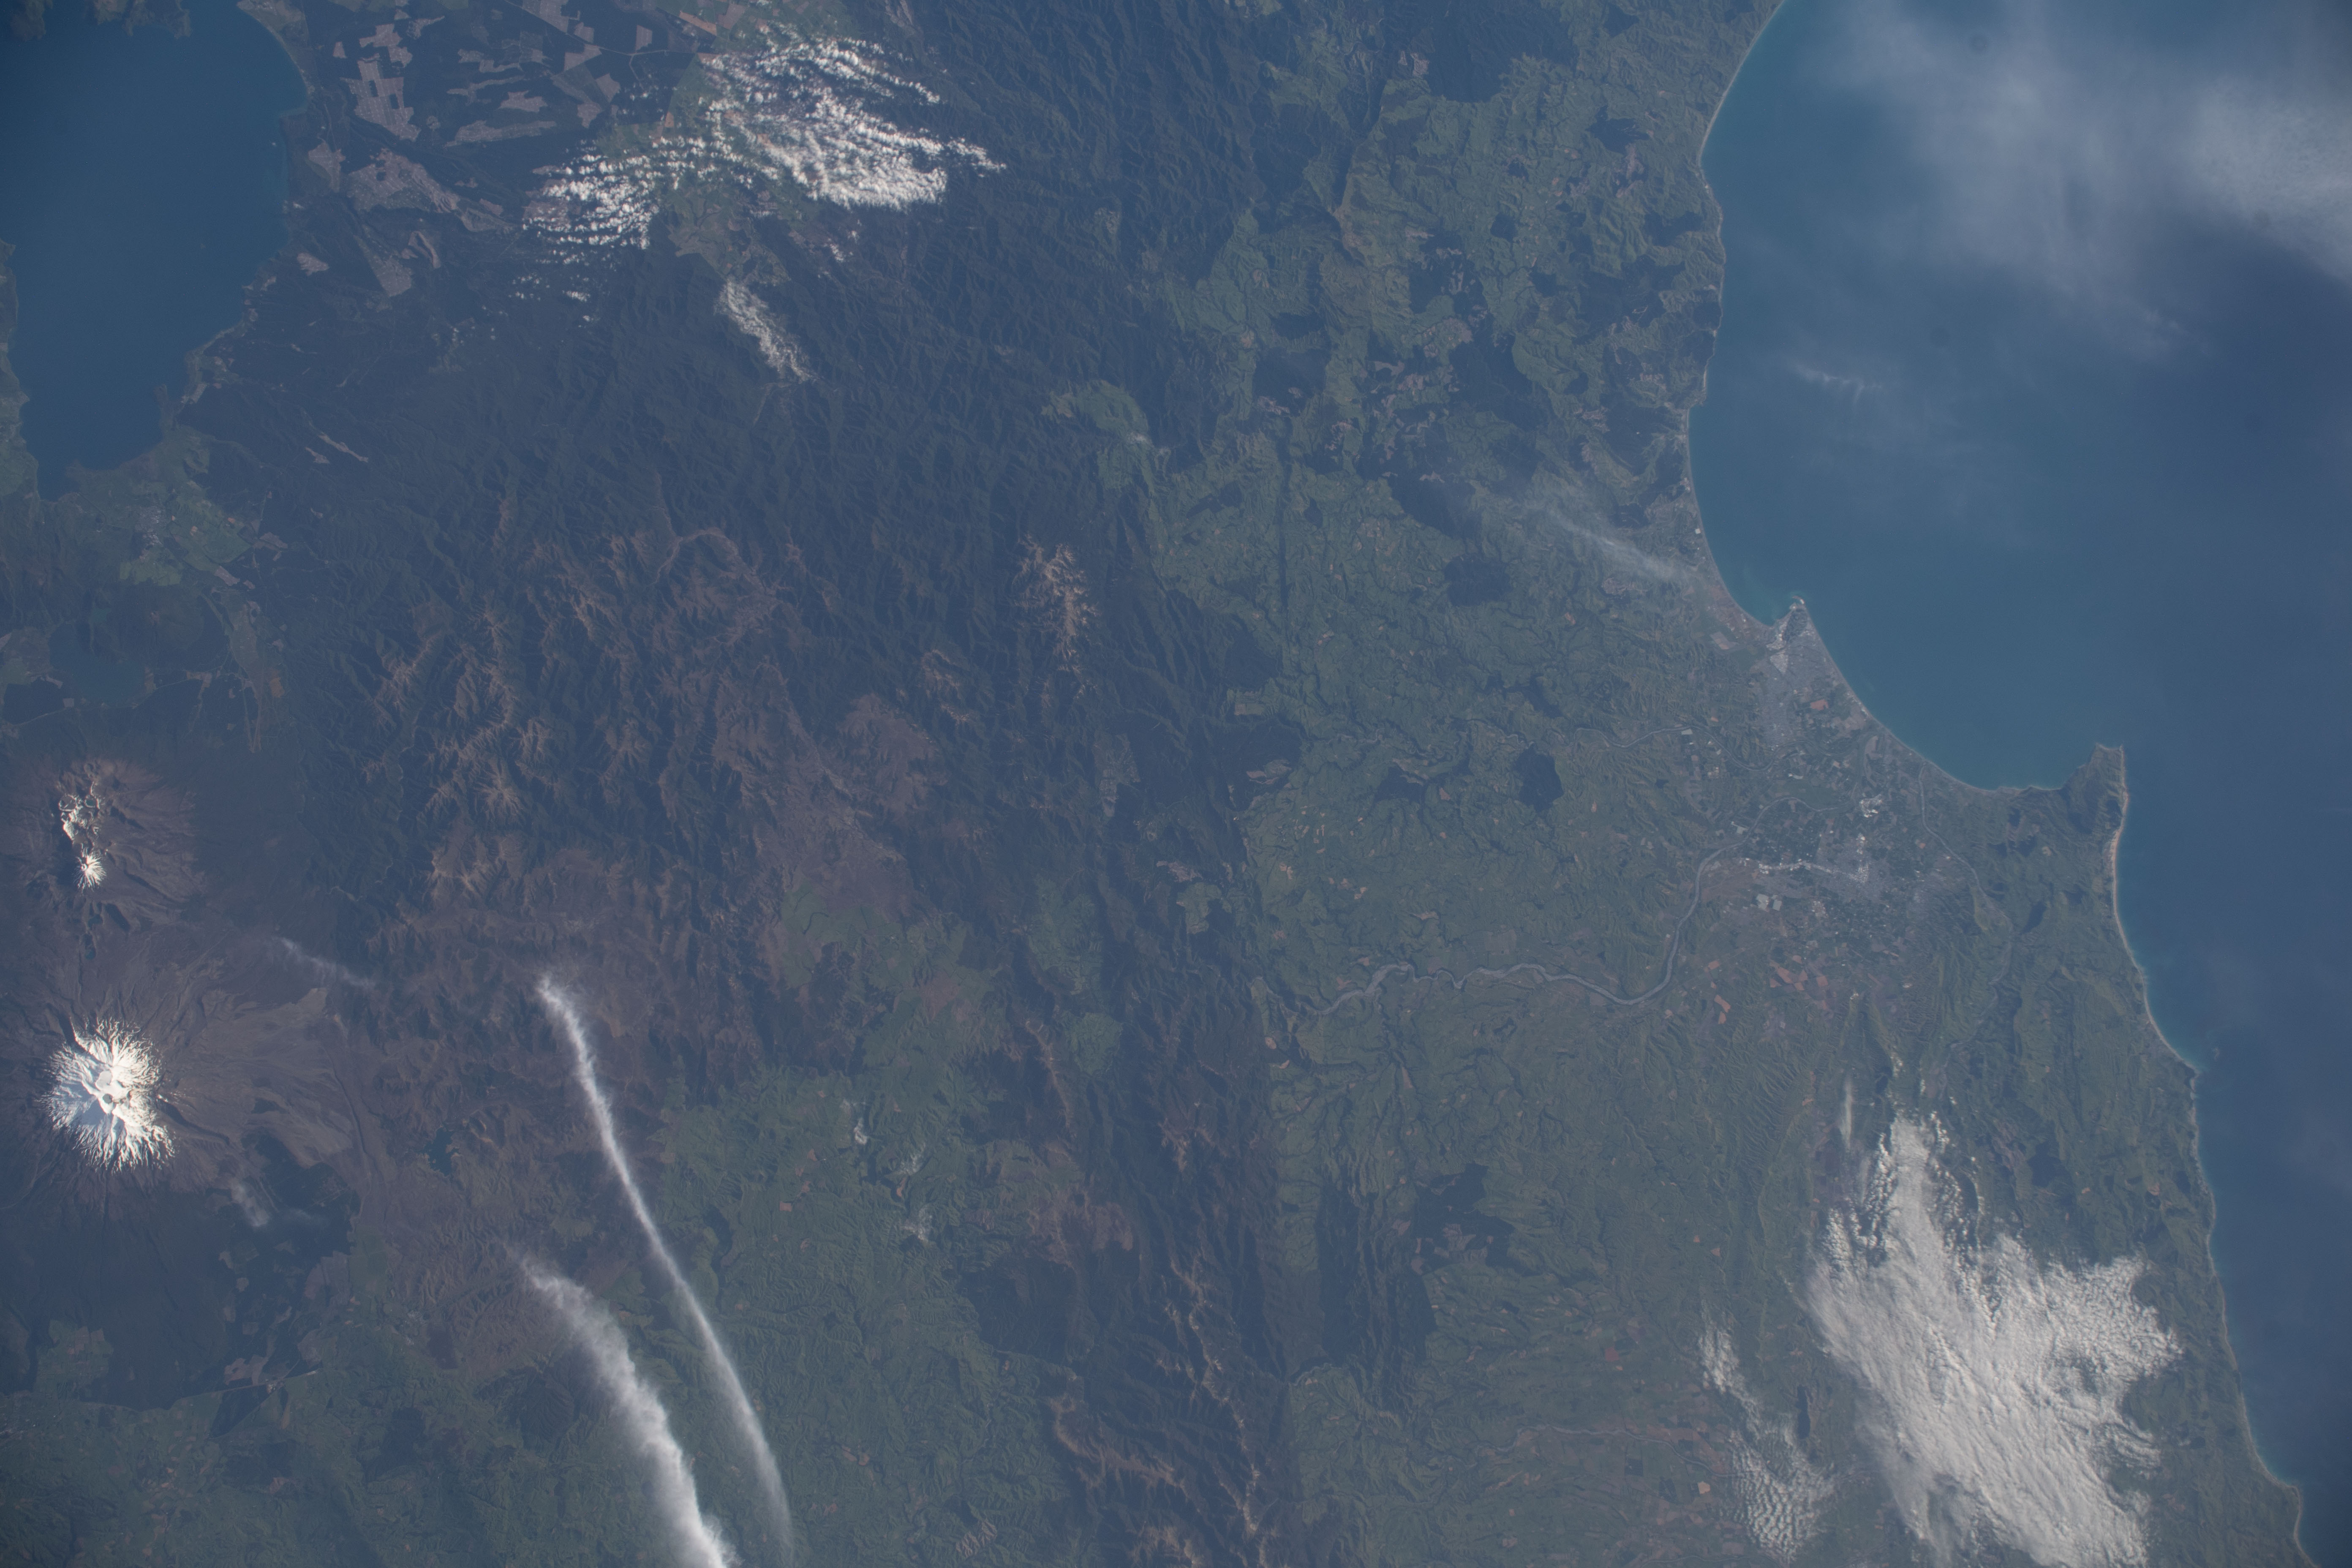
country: NEW ZEALAND-NI
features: MOUNT RUAPEHU, MOUNT NGAURUHOE, HAWKE'S BAY, KAWEKA FOREST PARK
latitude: -39.5
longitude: 176.3
